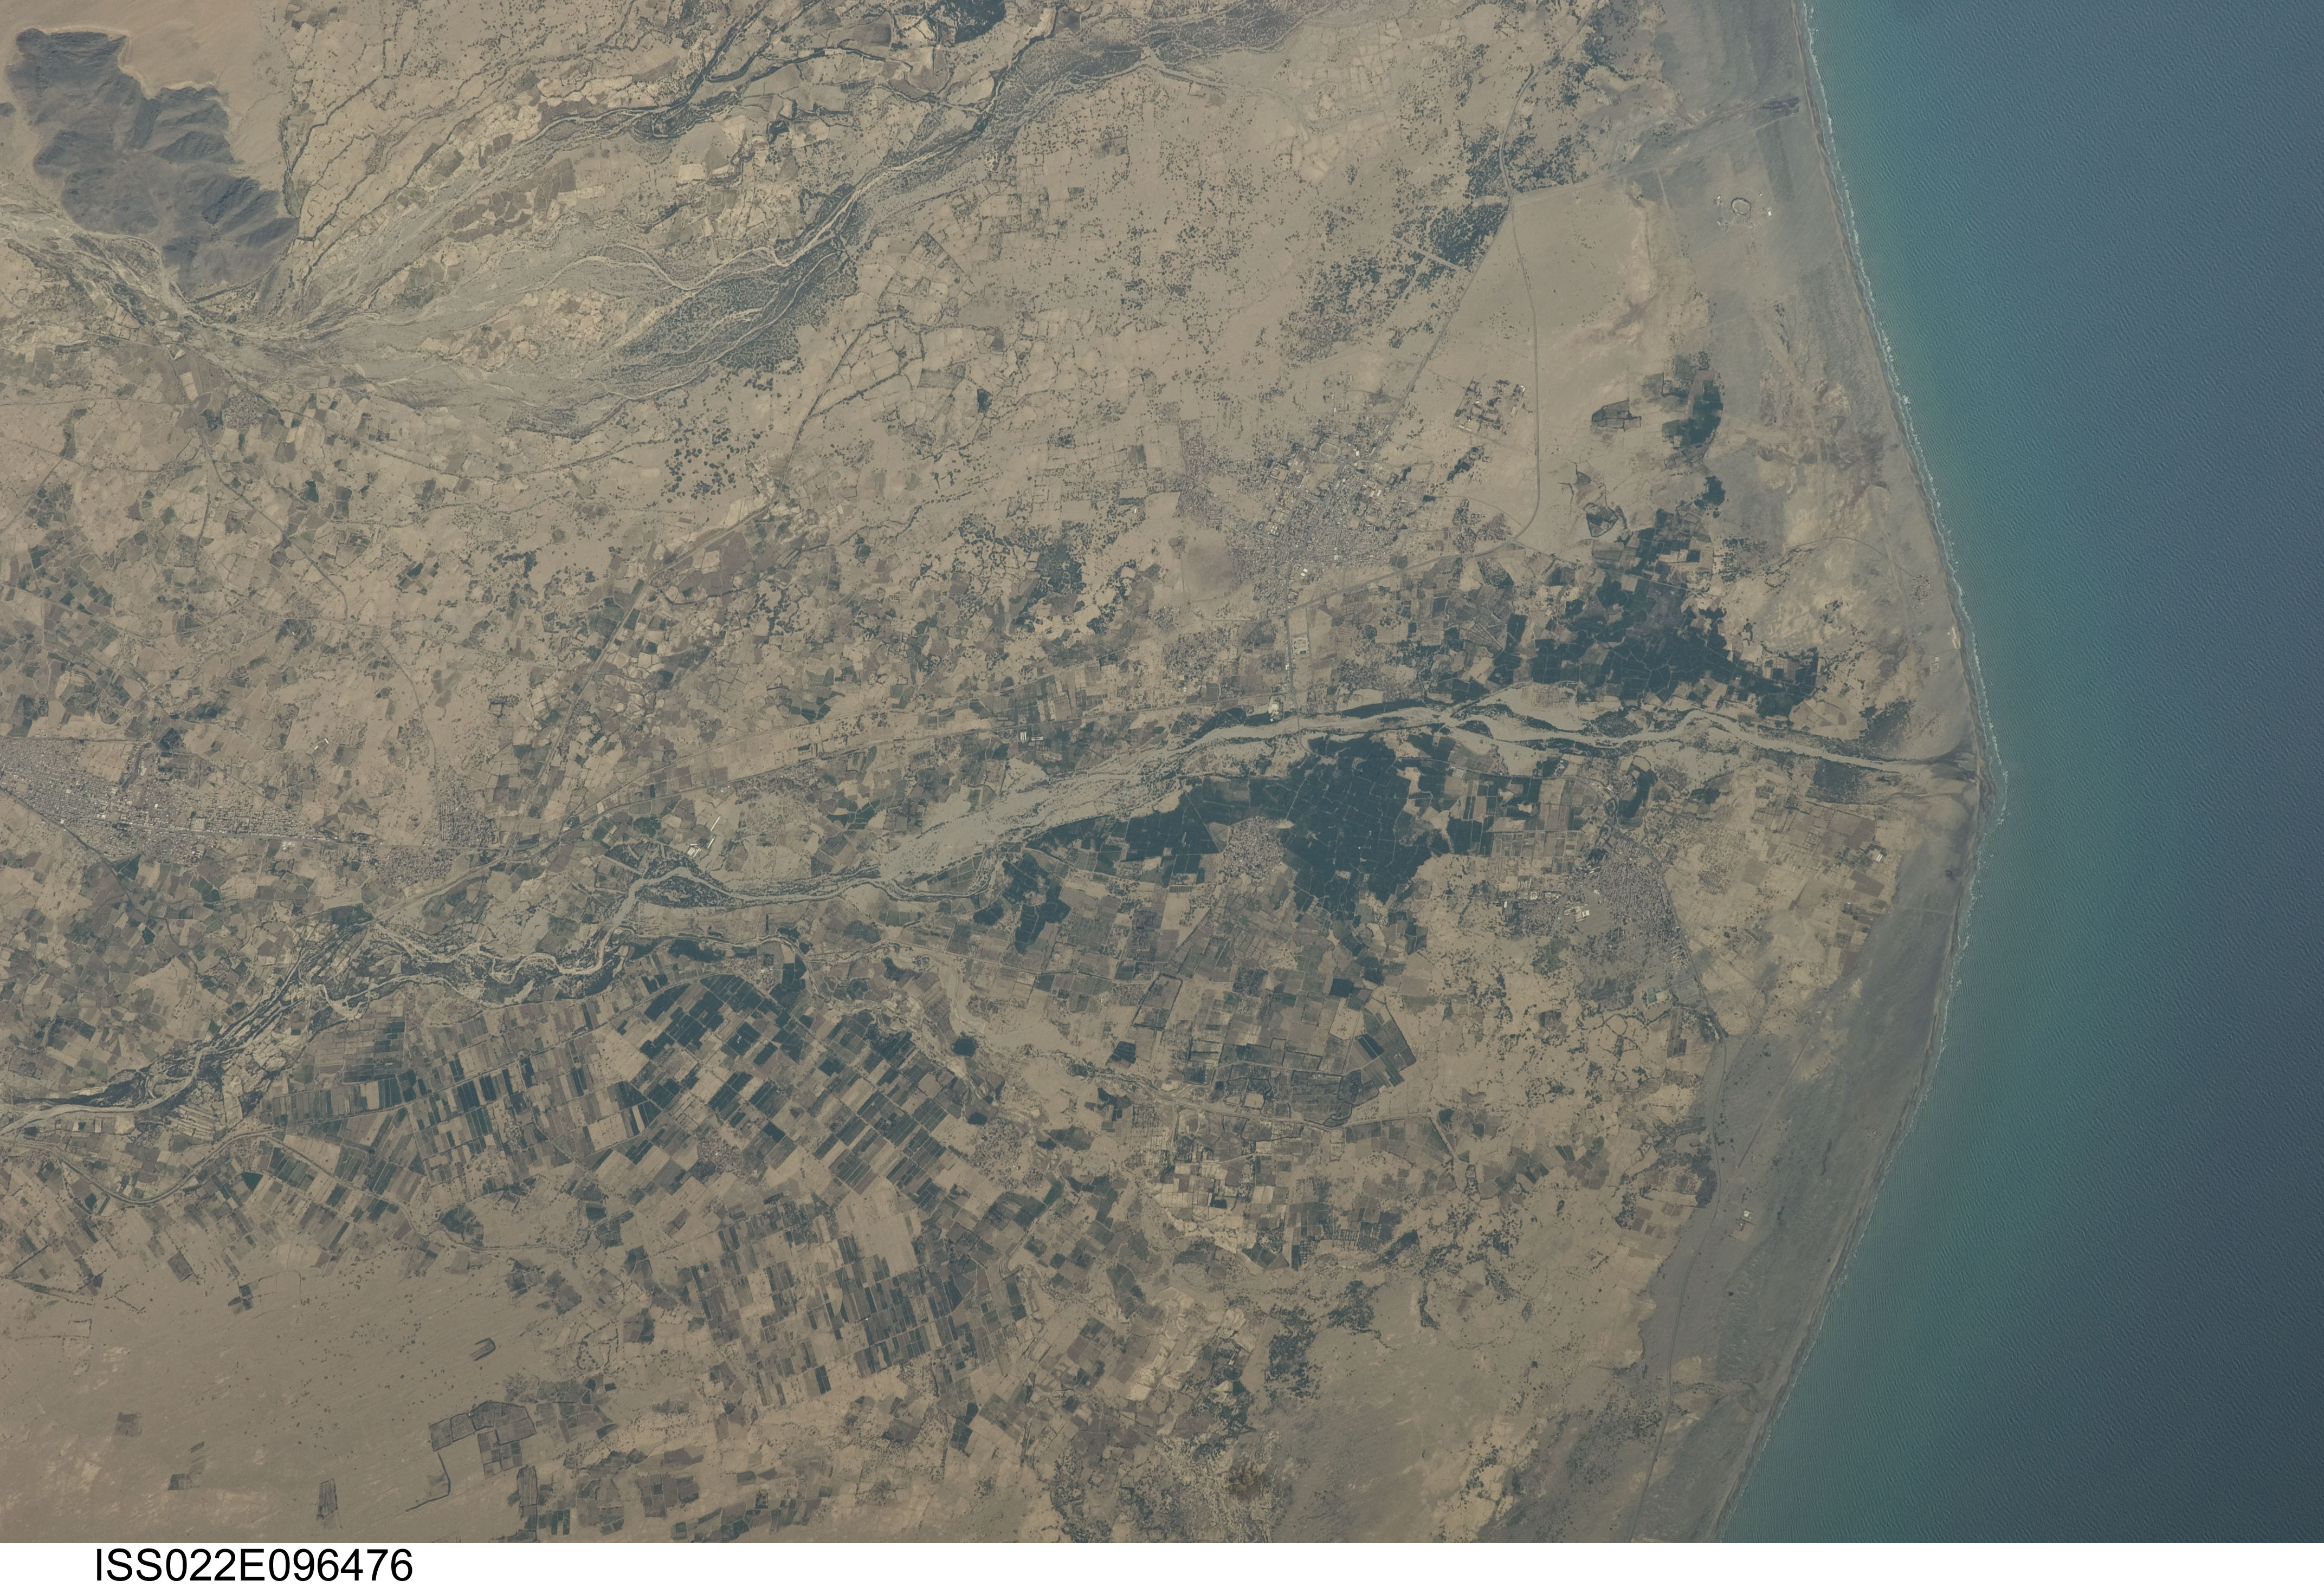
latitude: 13.1
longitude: 45.3
